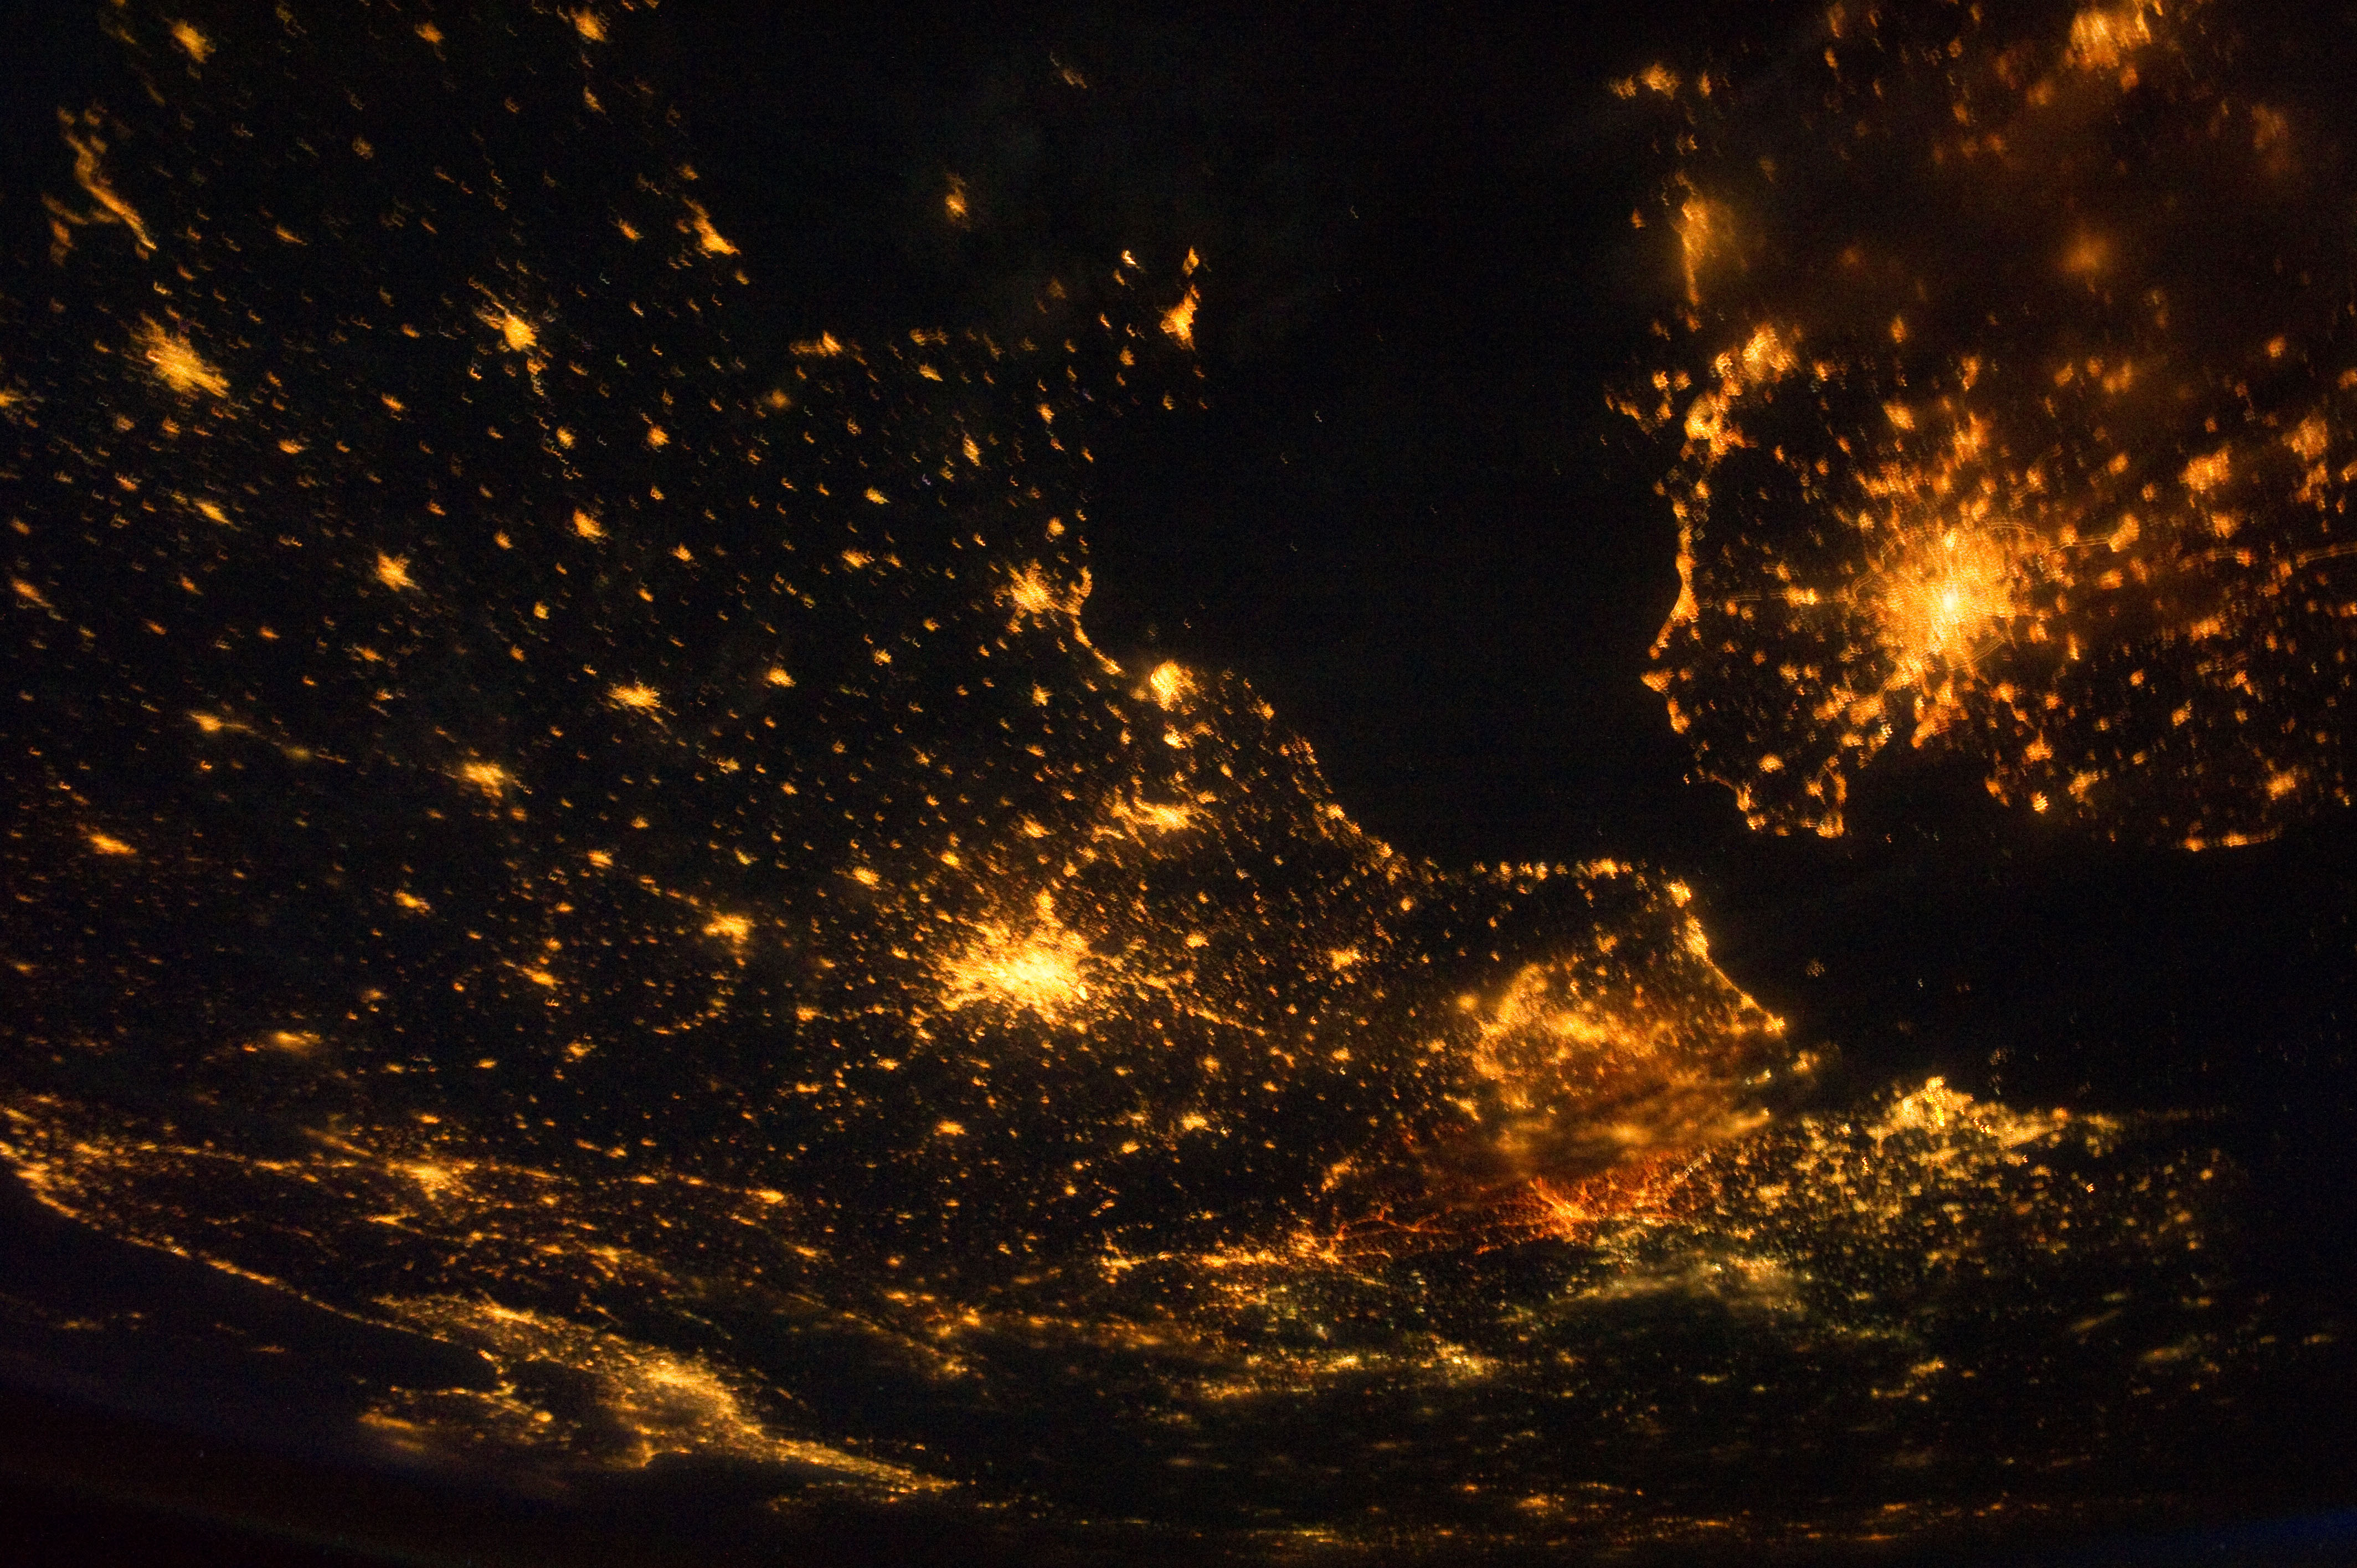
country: FRANCE
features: PAN- NW. EUROPE AT NIGHT, LONDON, PARIS, AMSTERDAM, MILAN
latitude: 49.5
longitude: 1.0
